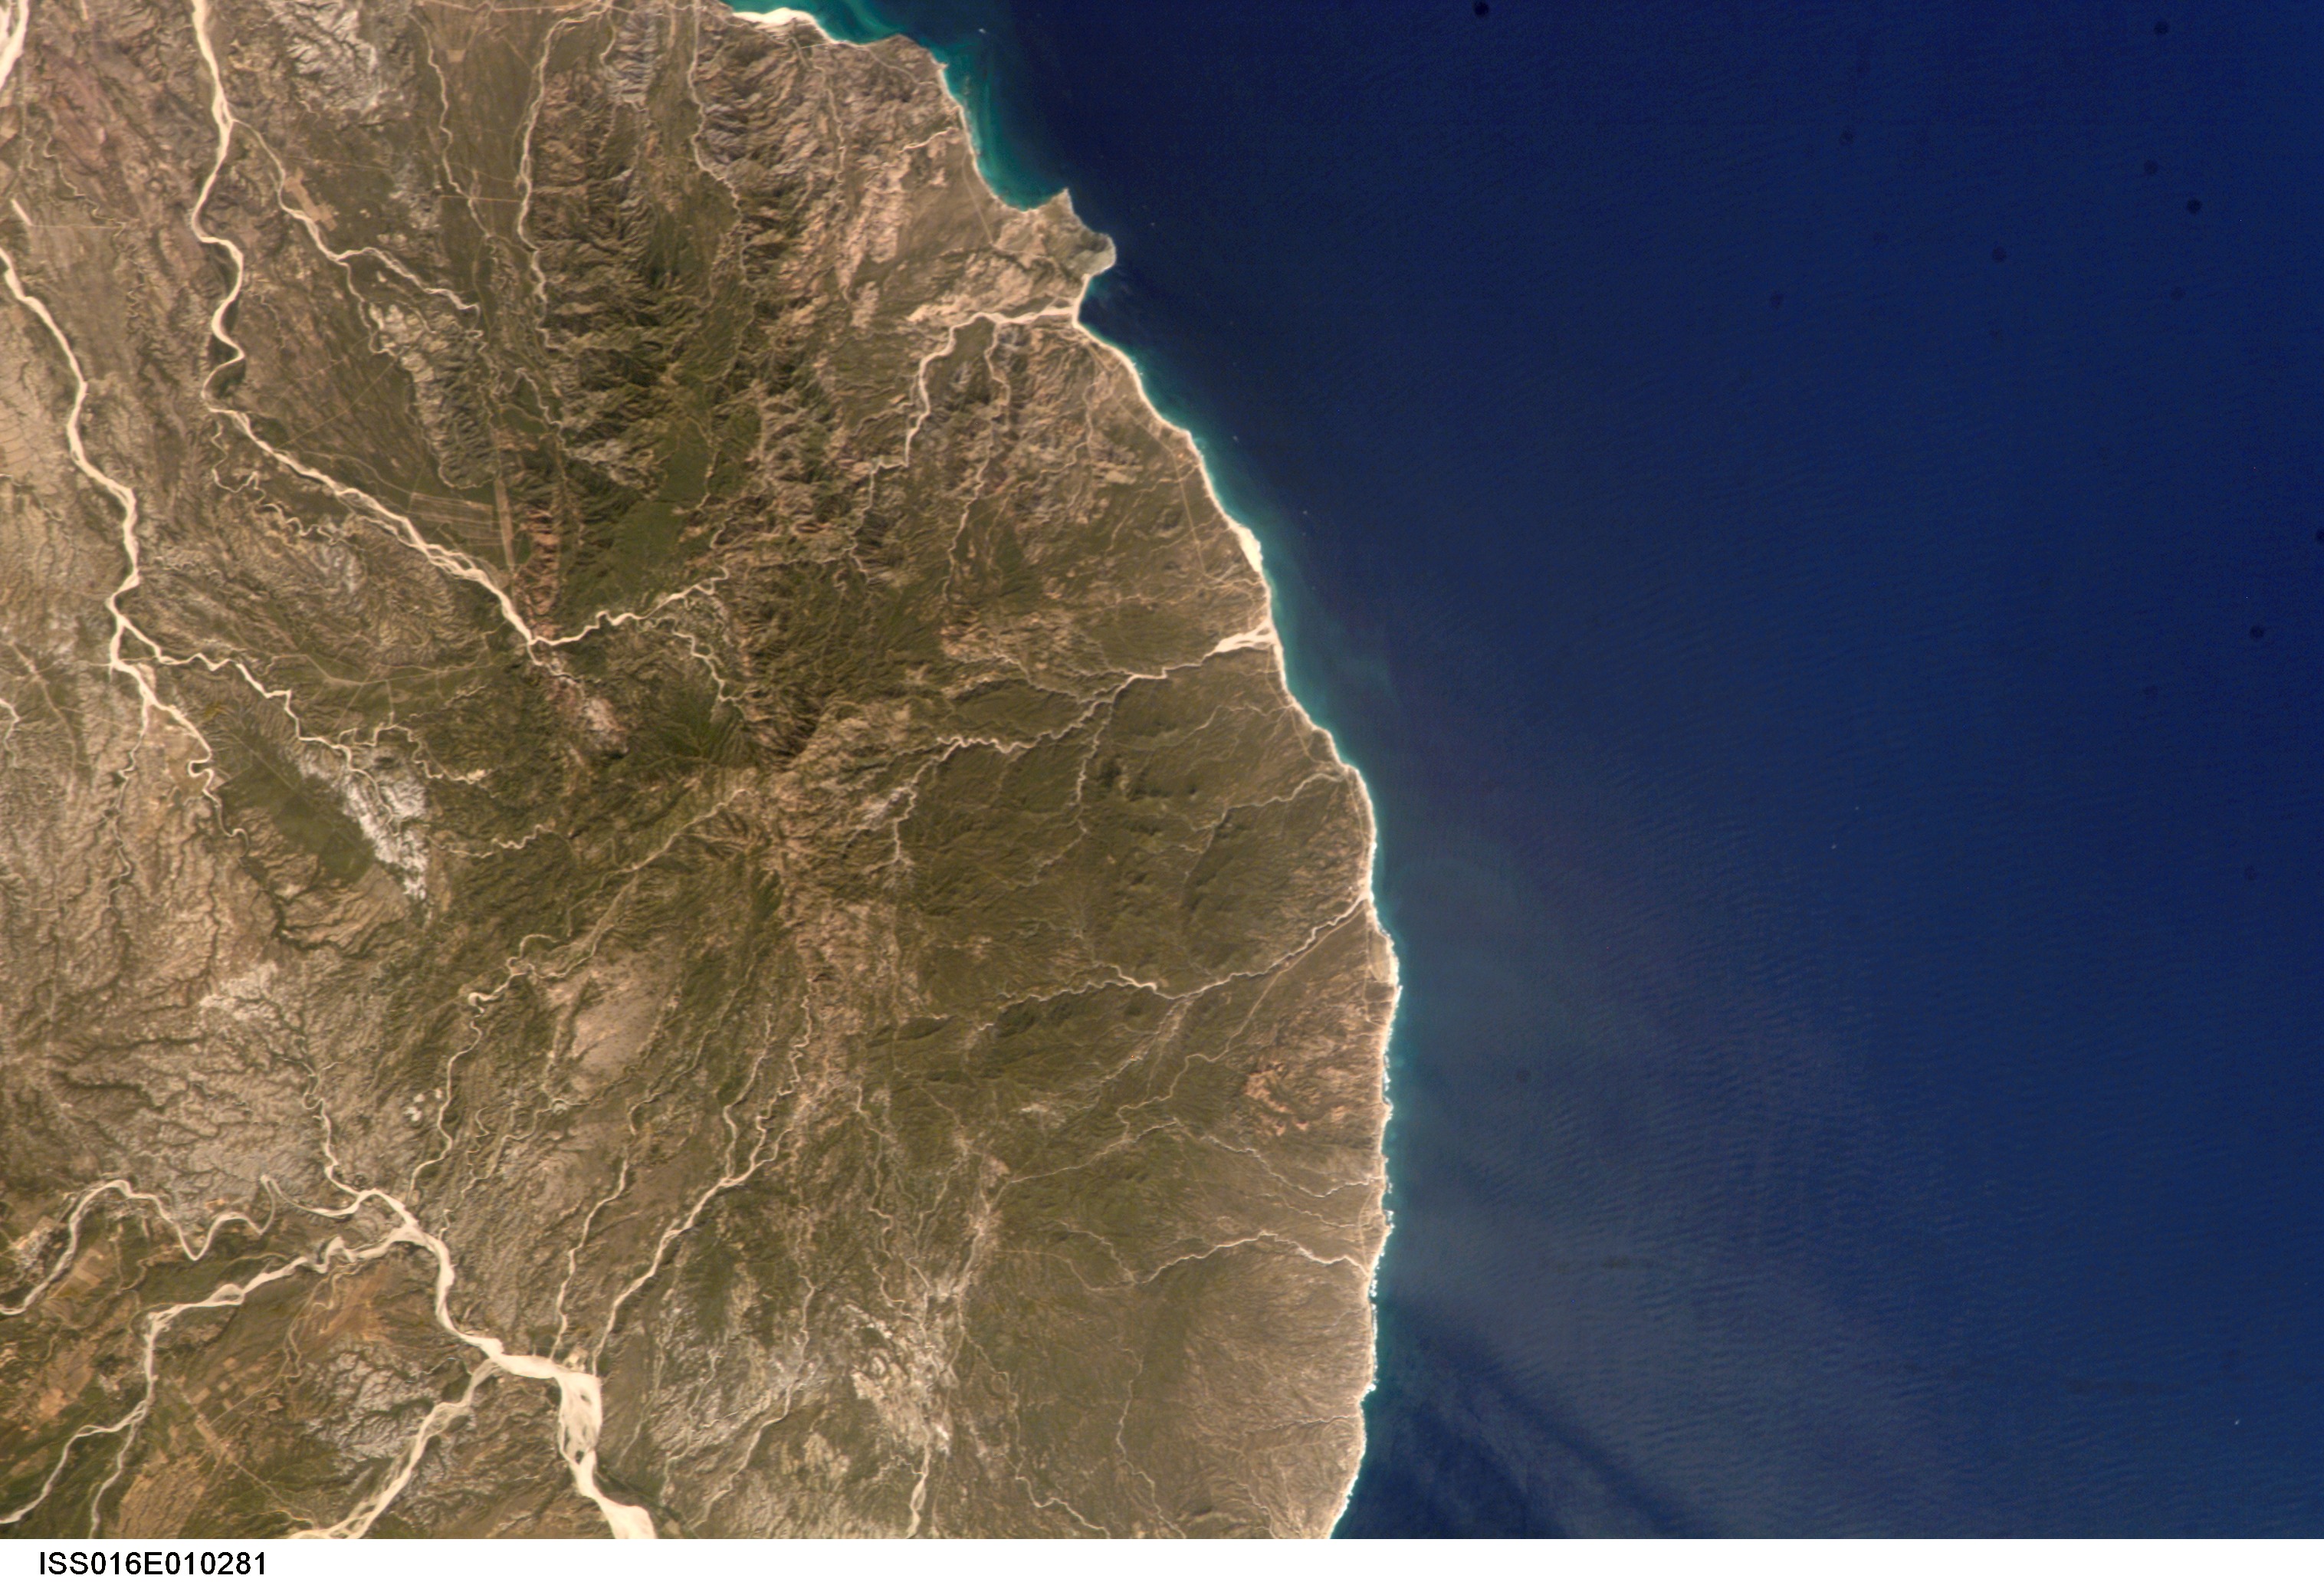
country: MEXICO
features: COAST, INT. WAVES, MTS.
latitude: 23.5
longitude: -109.5
